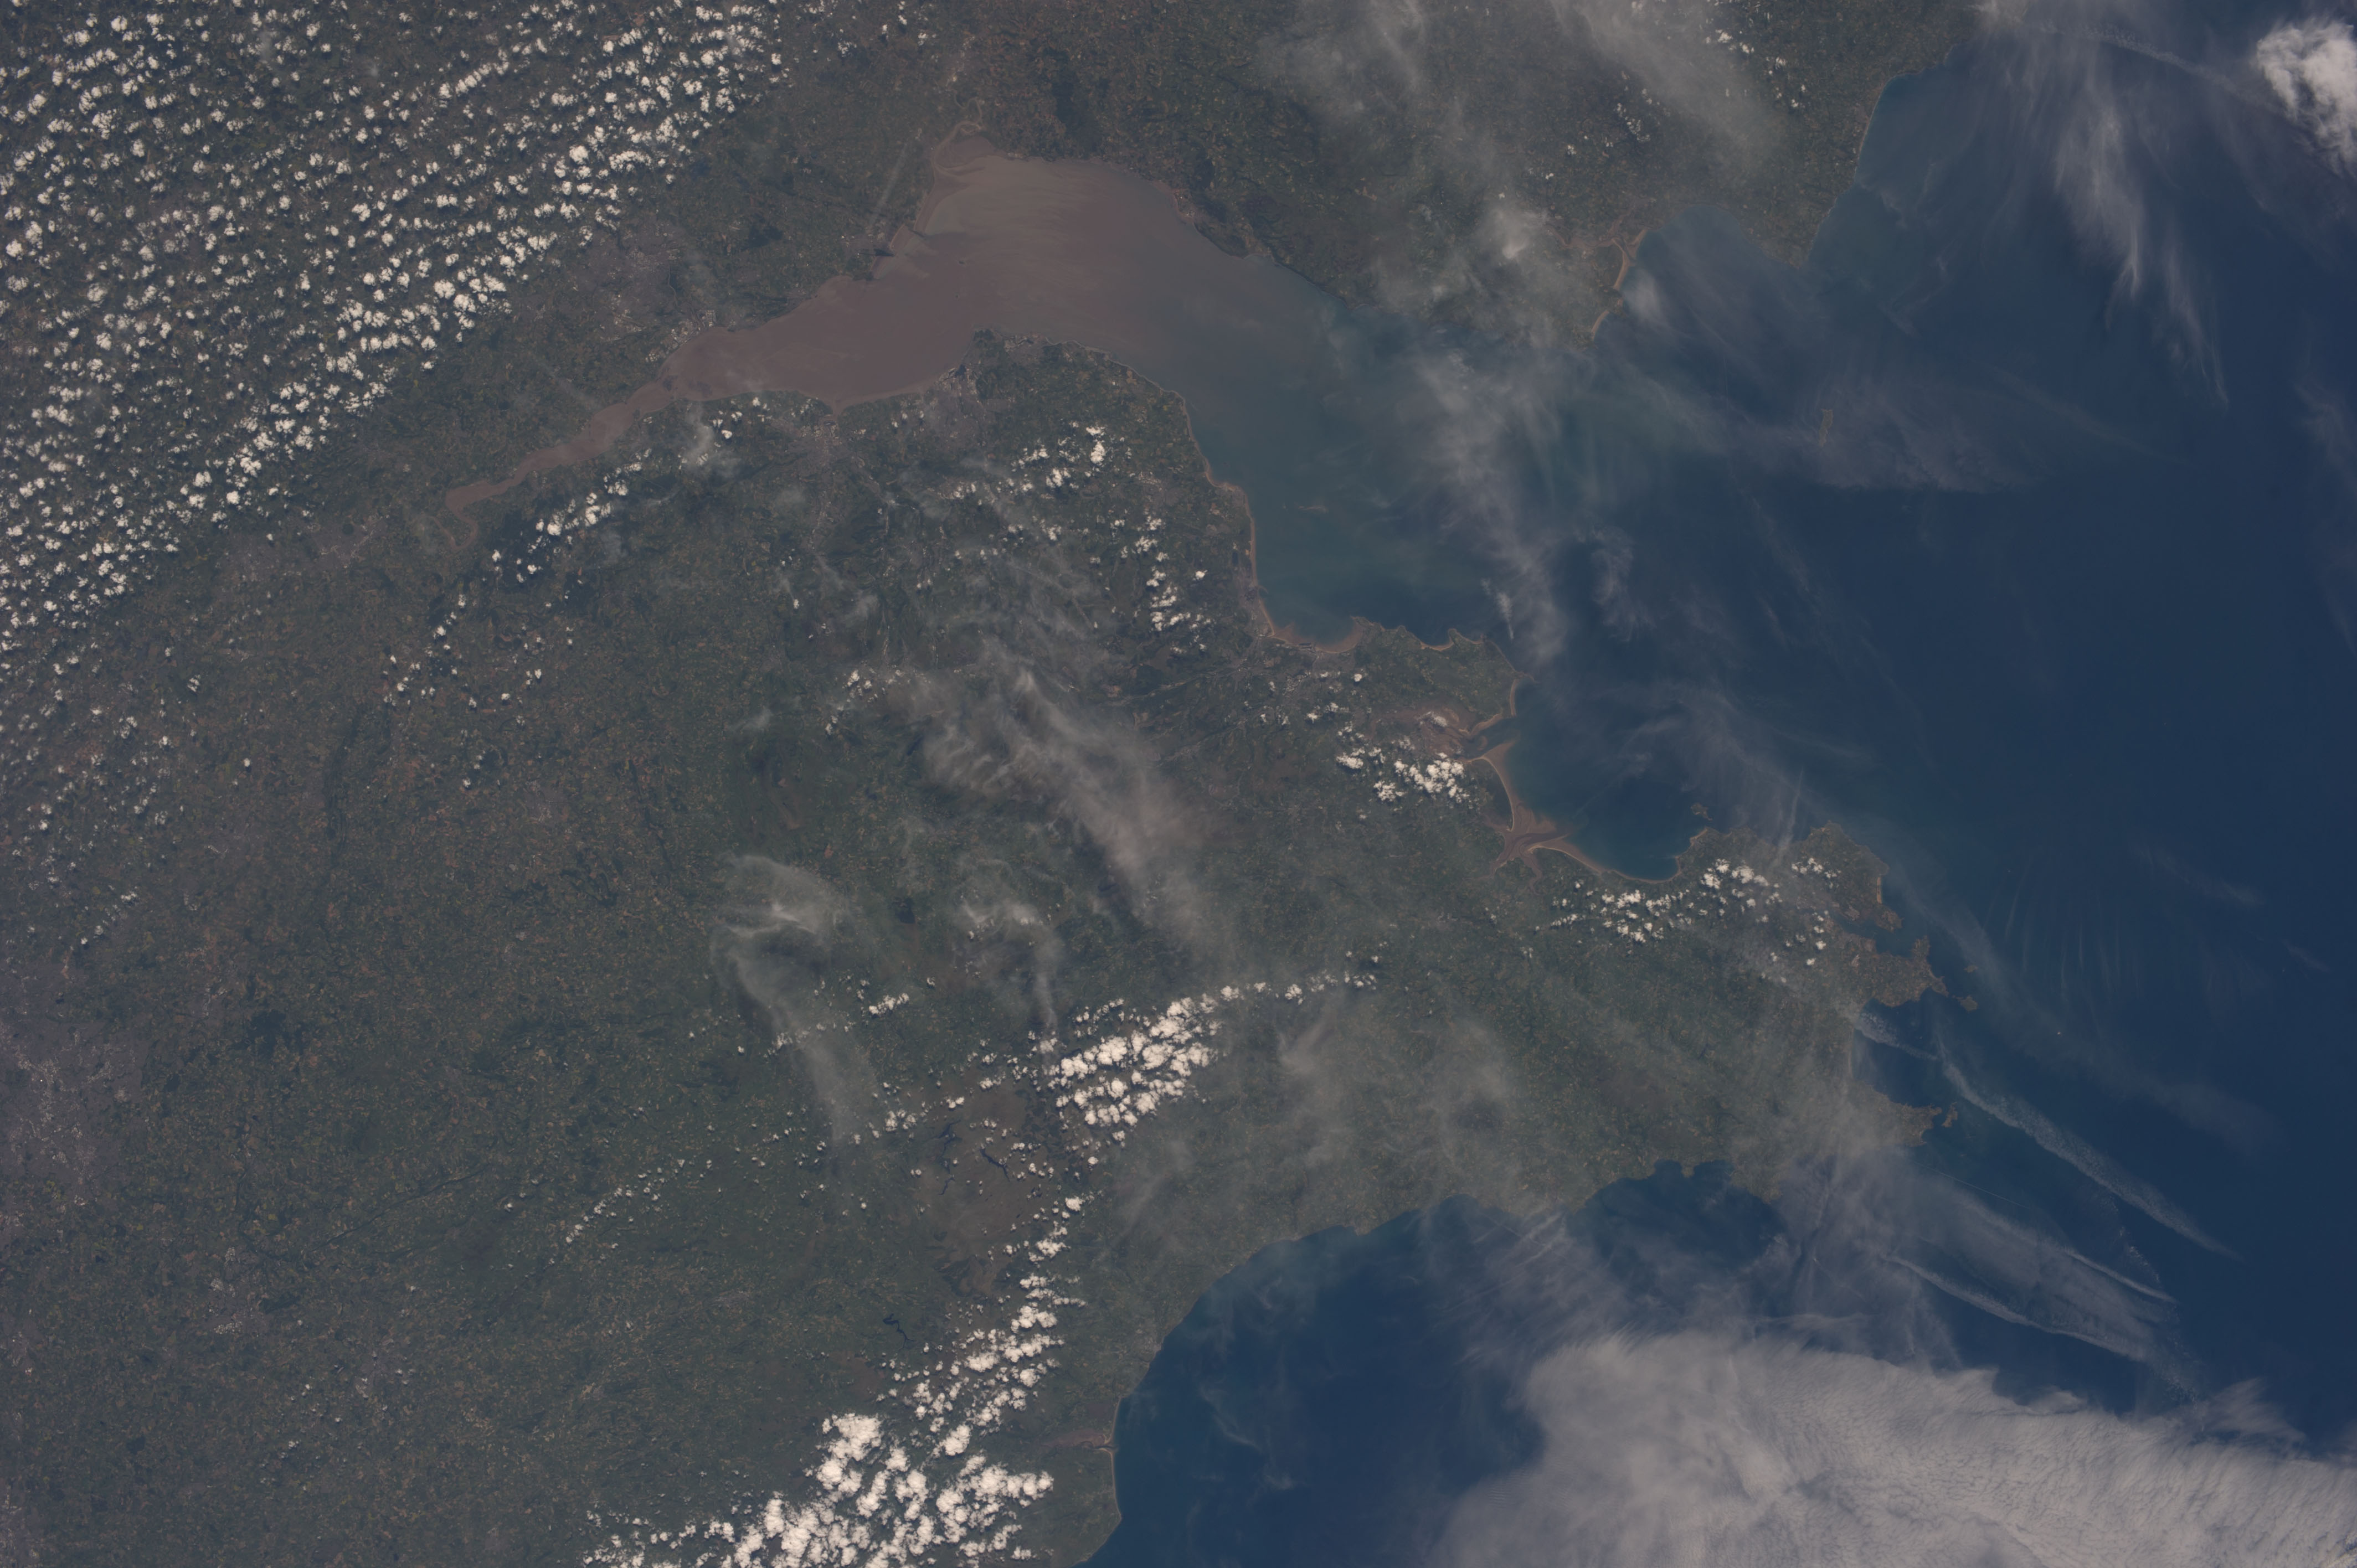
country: UK-WALES
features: CHAN.
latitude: 52.0
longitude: -4.0
